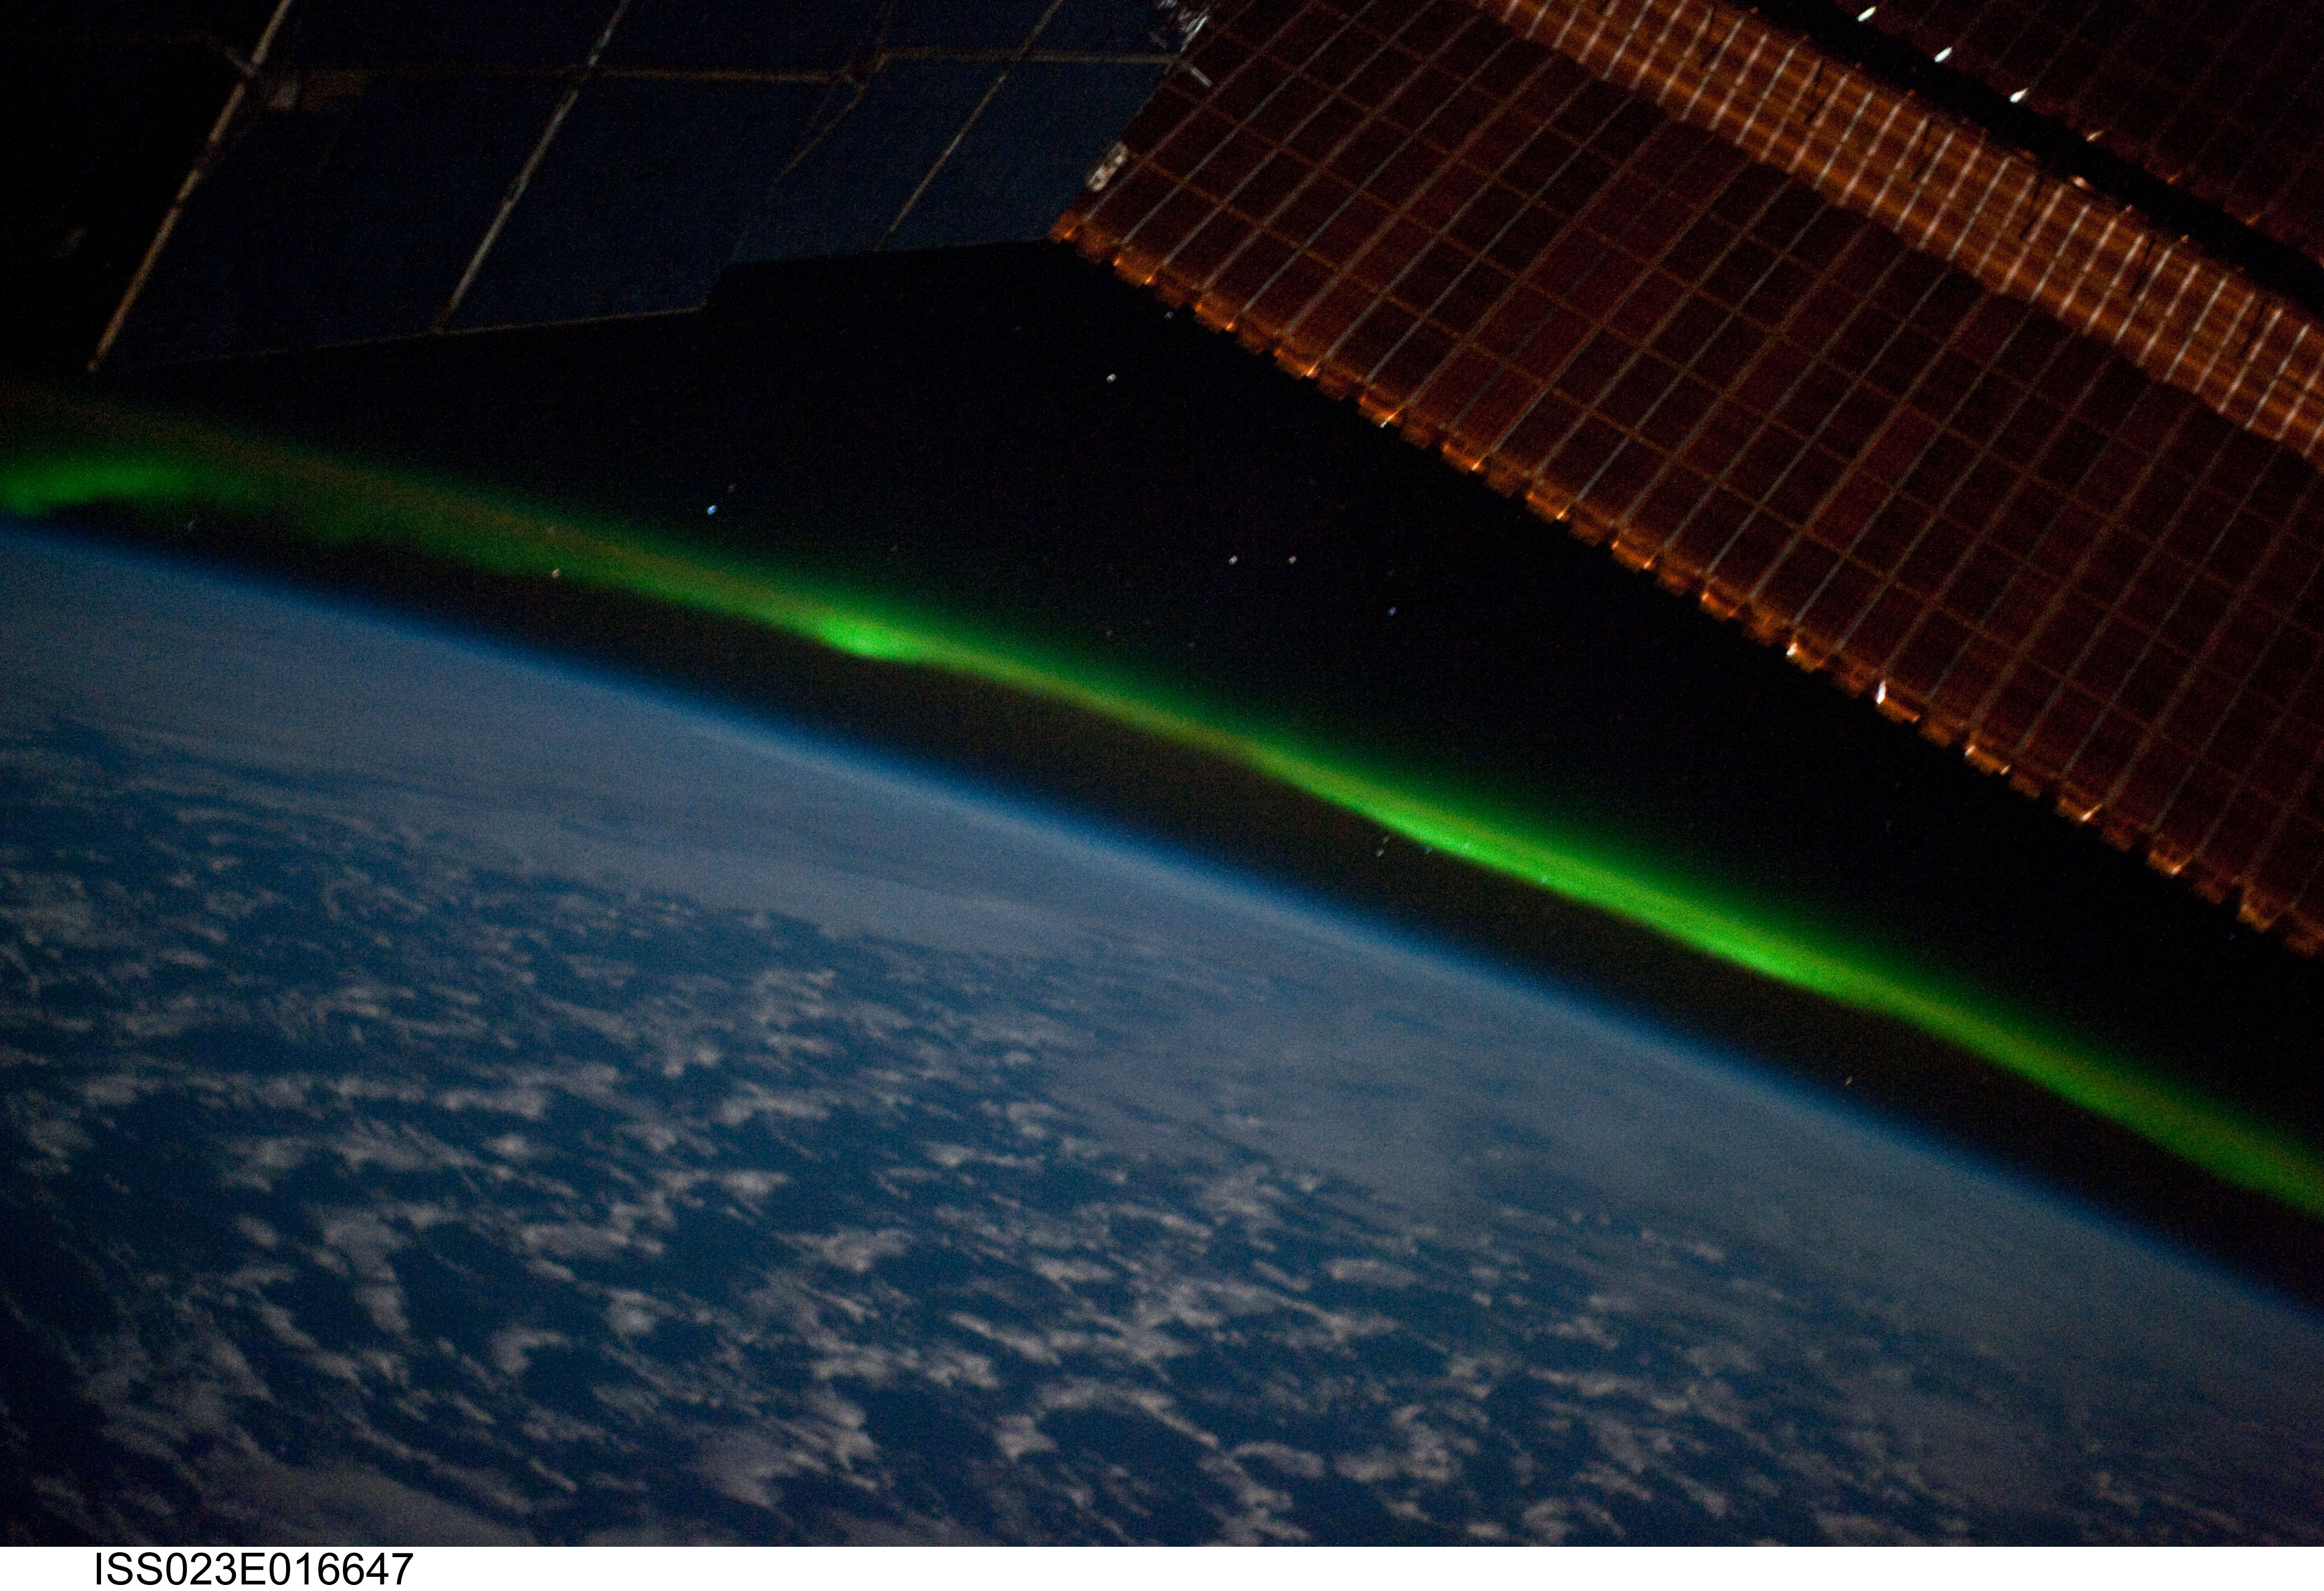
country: INDIAN OCEAN
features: PAN-AURORA AUSTRALIS, STARS, ISS
